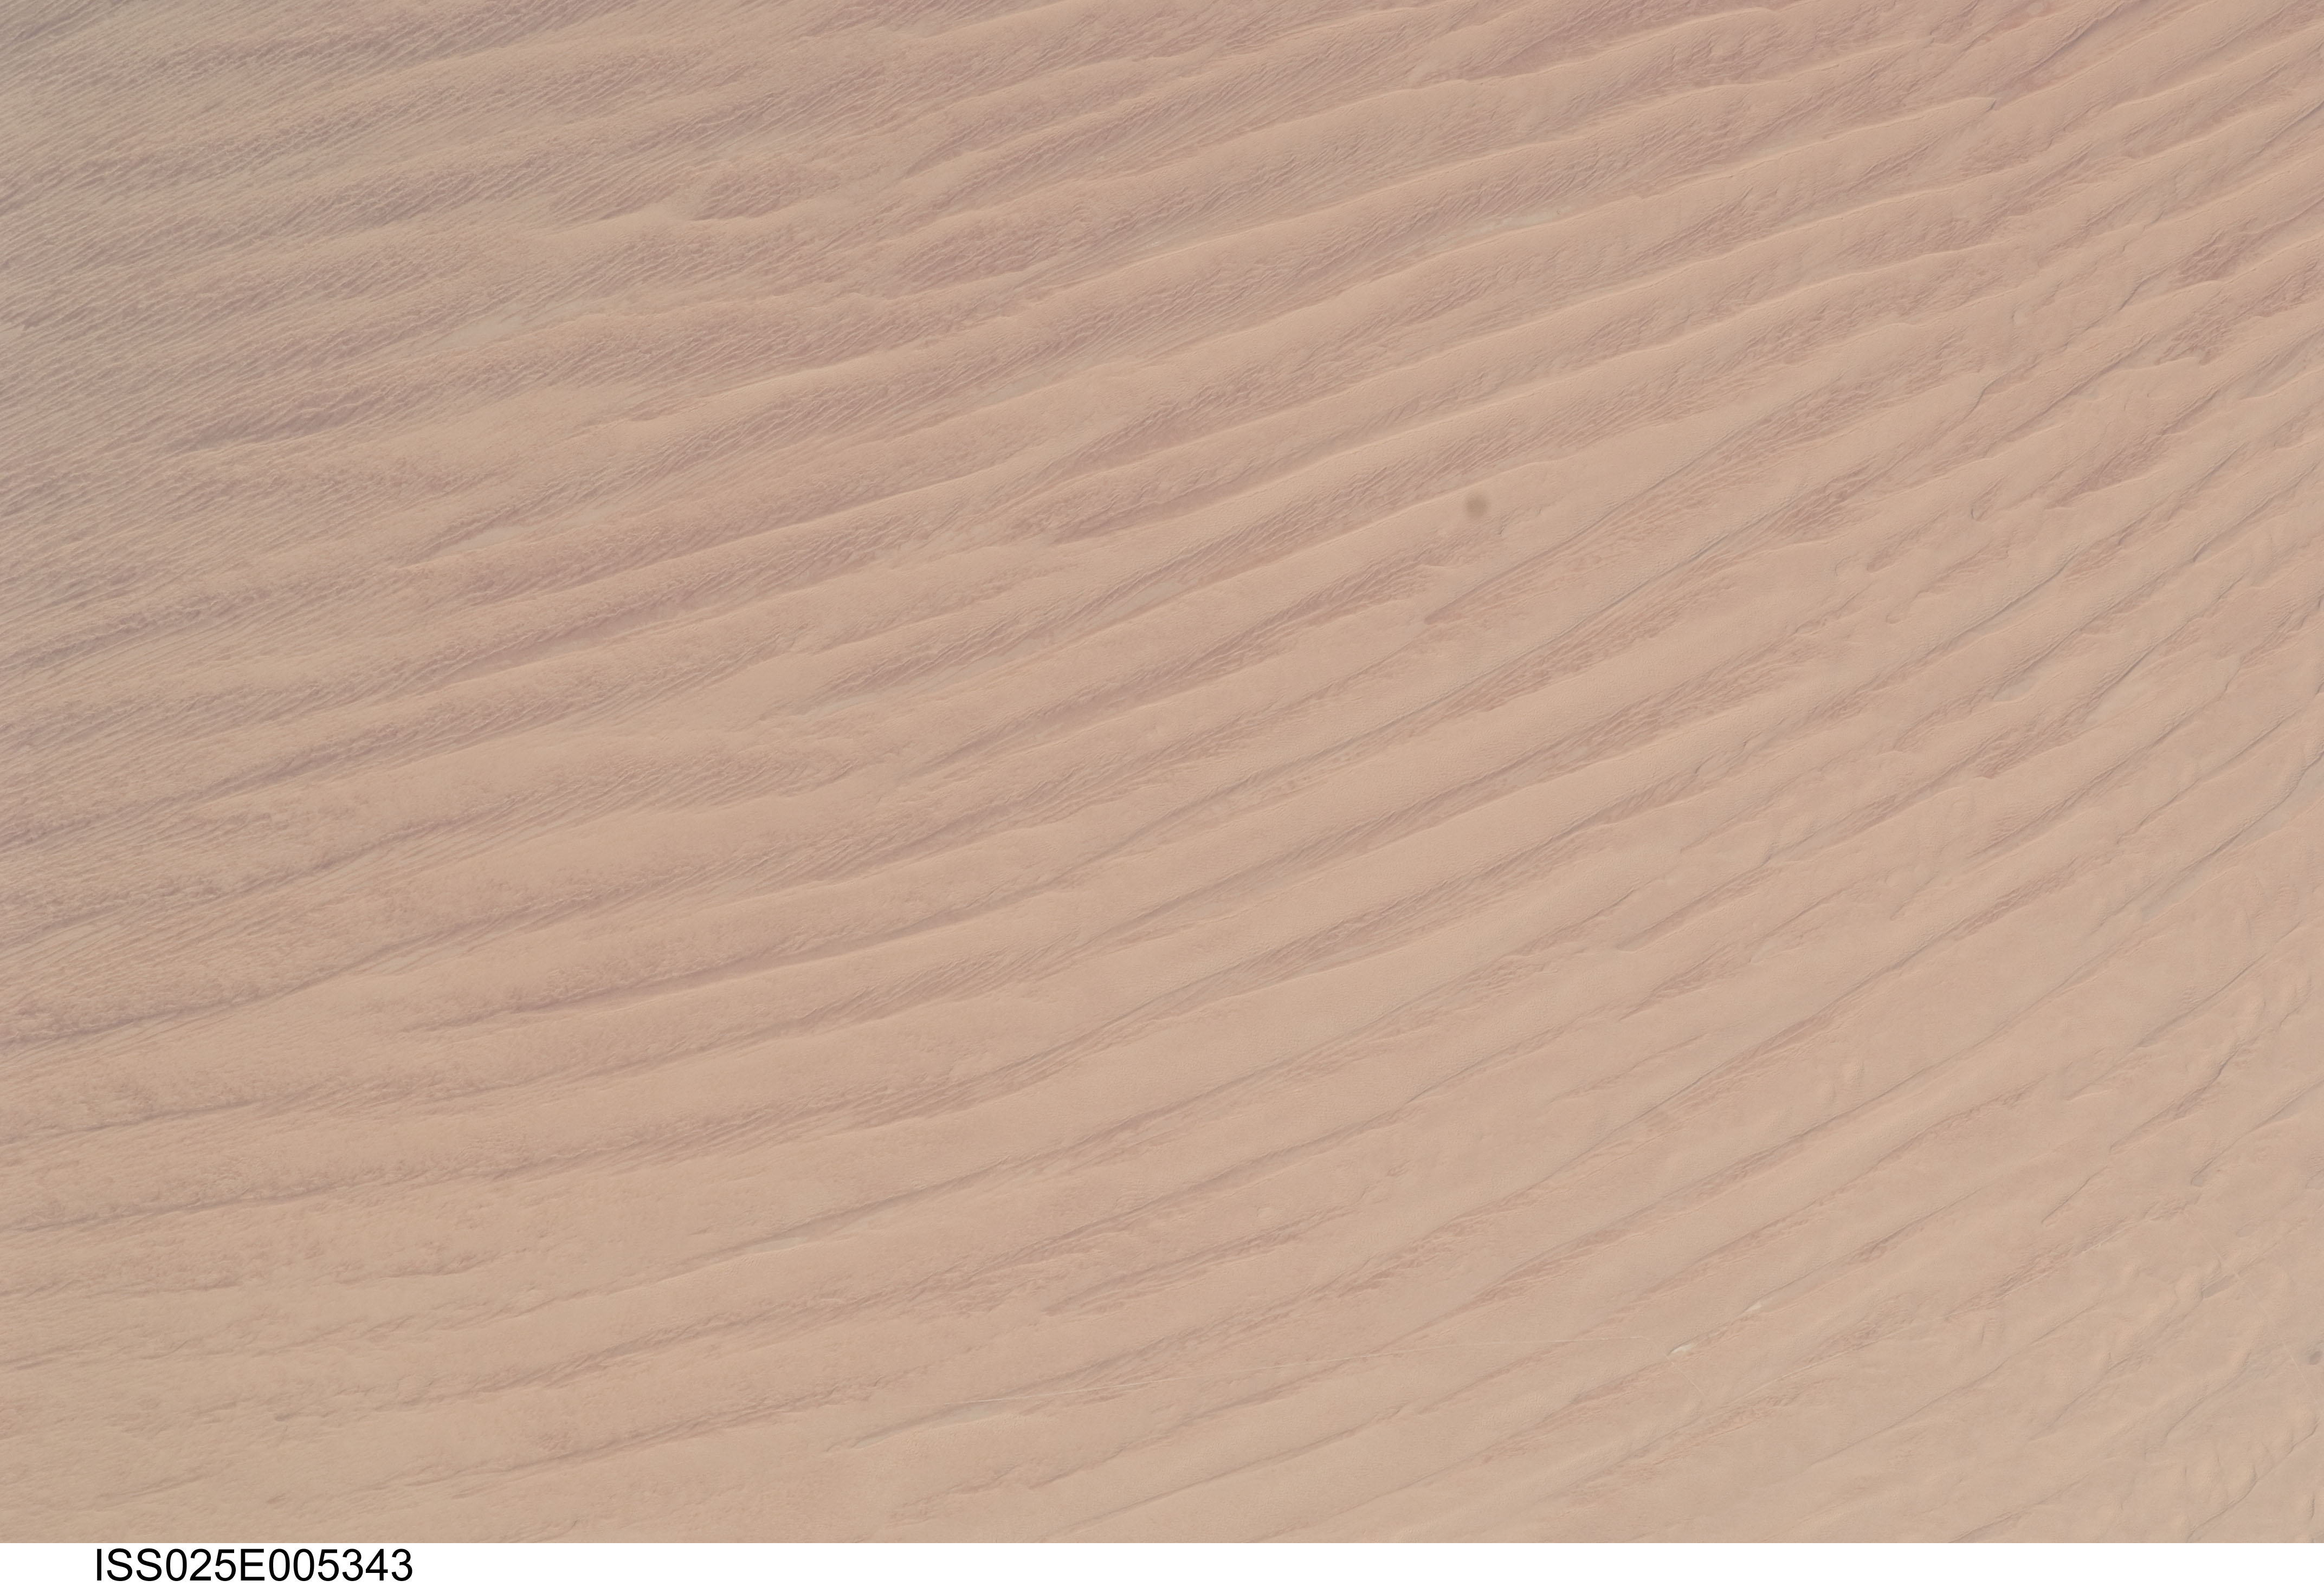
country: OMAN
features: AZ ZAWLIYA DESERT, LINEAR DUNE FIELD
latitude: 22.0
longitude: 58.7
